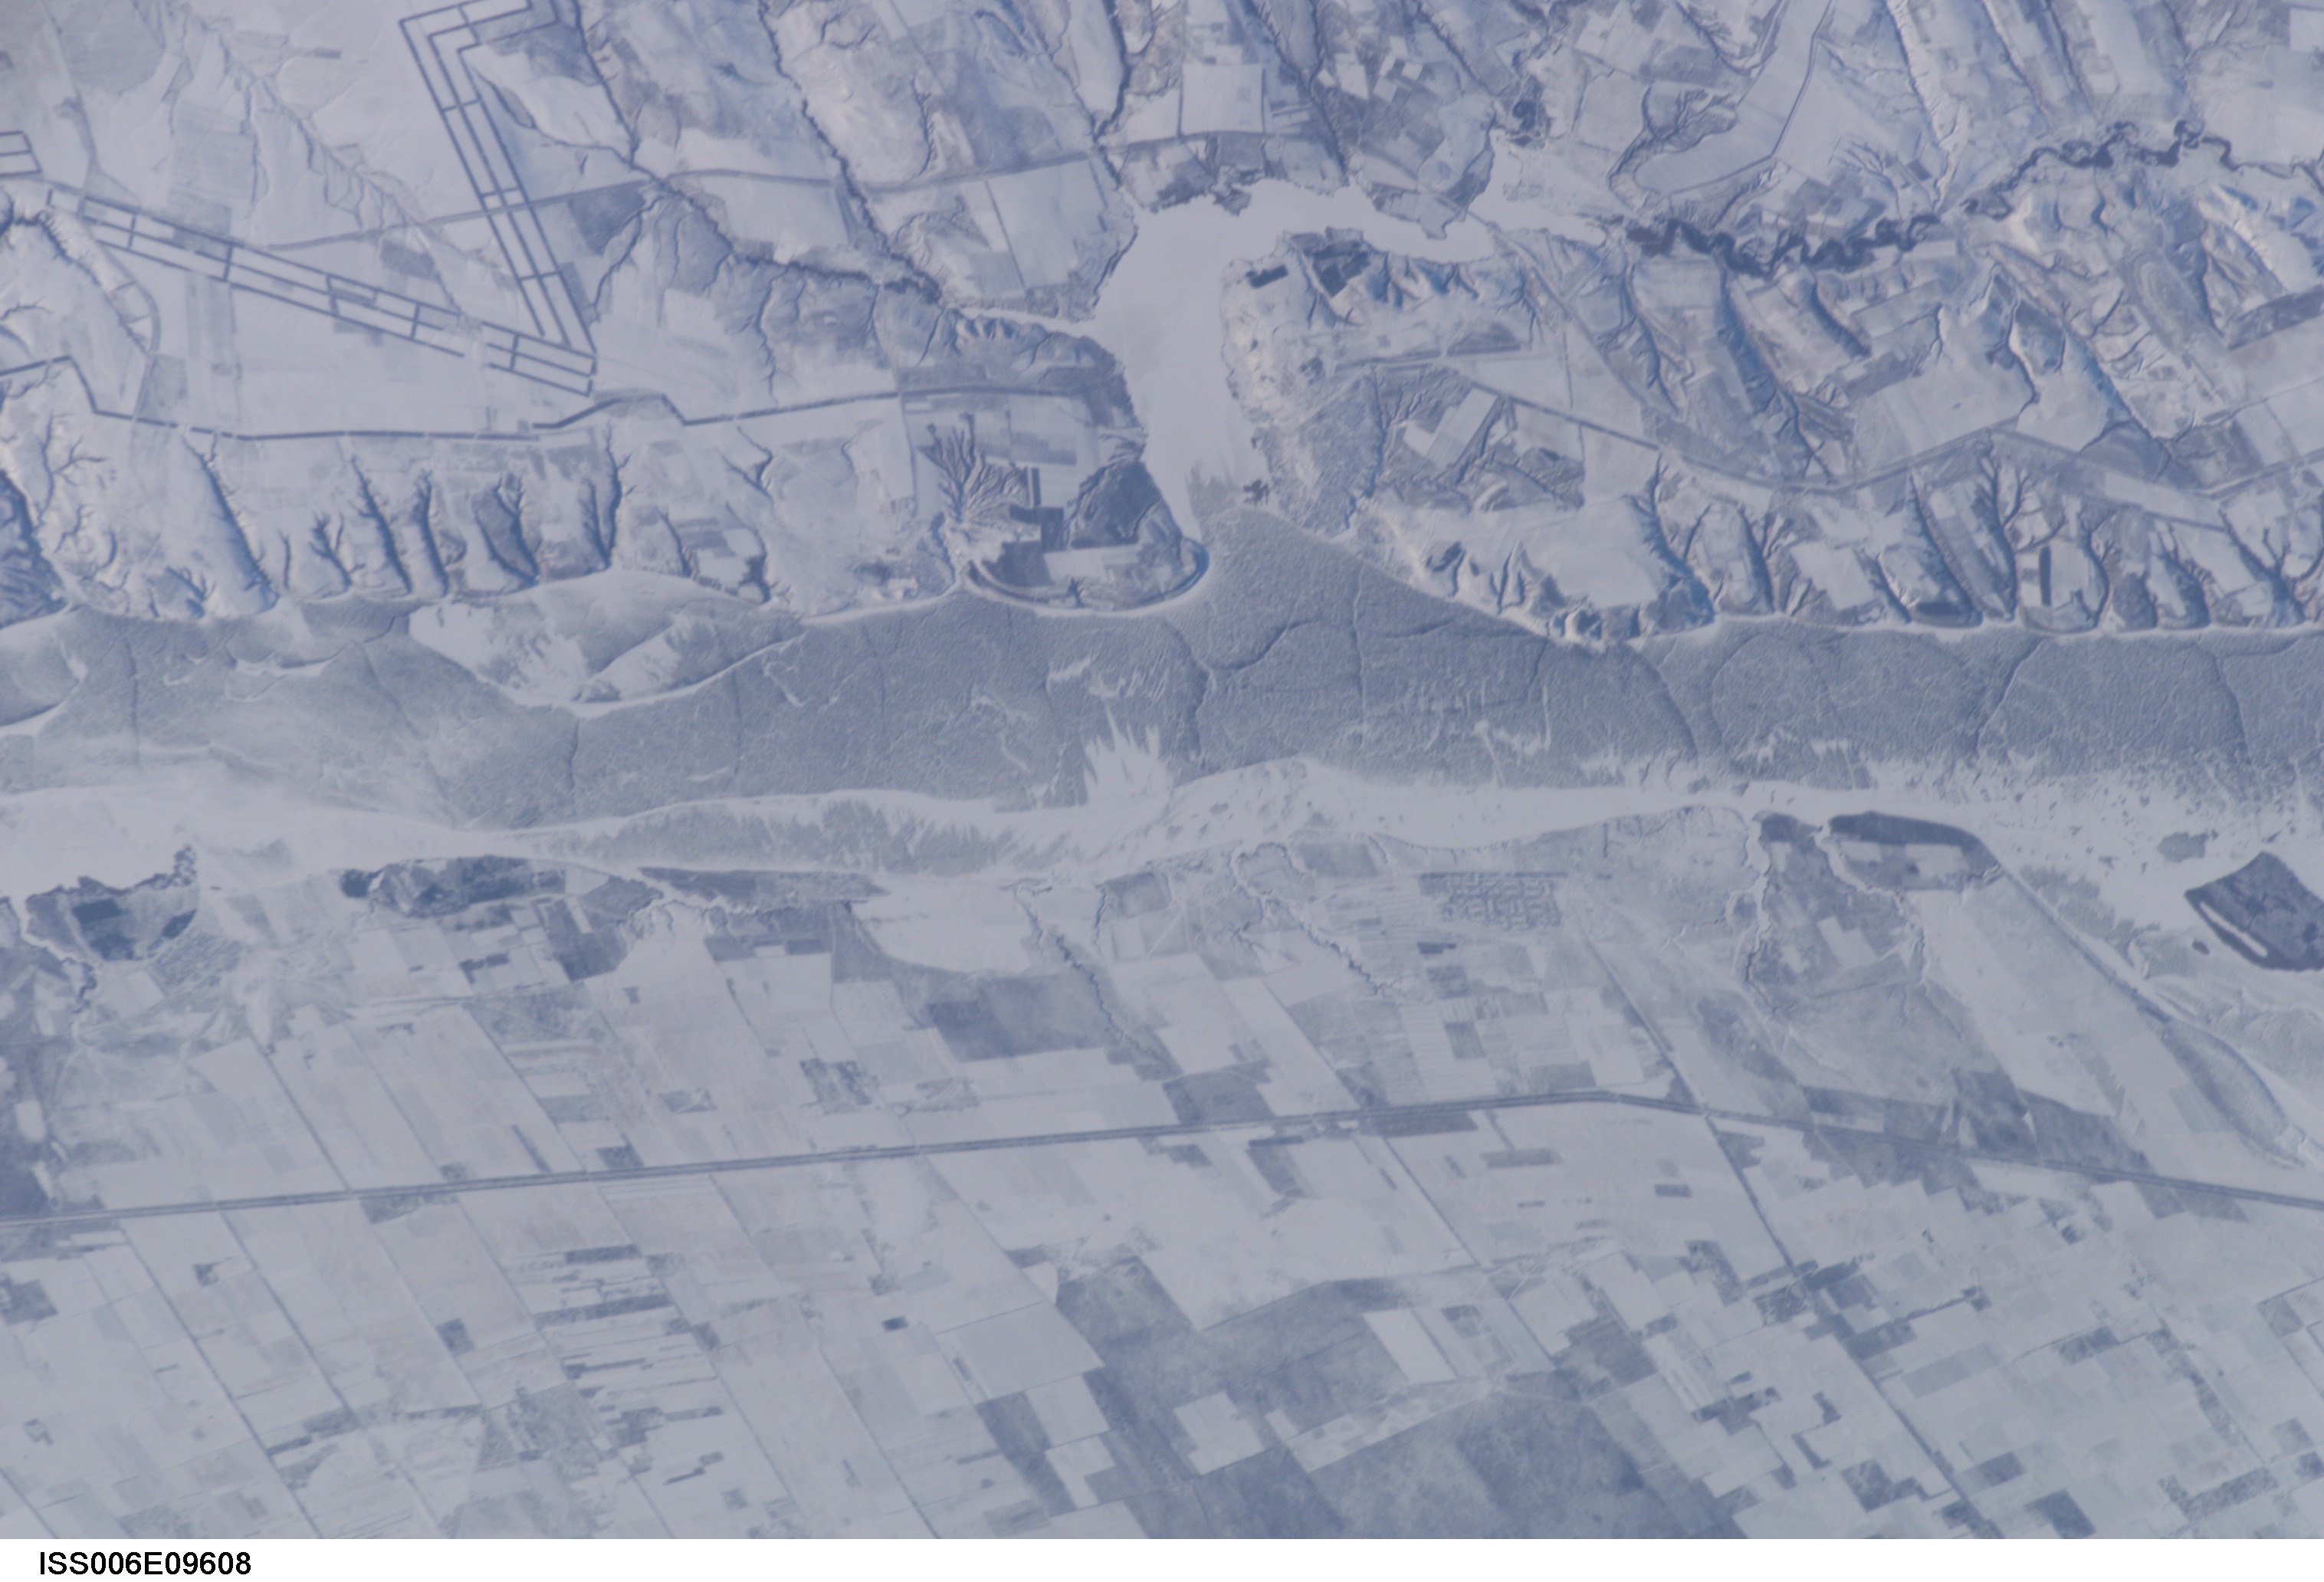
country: RUSSIAN FEDERATION
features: VOLGOGRADSKOYE RES., ICE, AGR.
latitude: 49.5
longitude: 45.0
